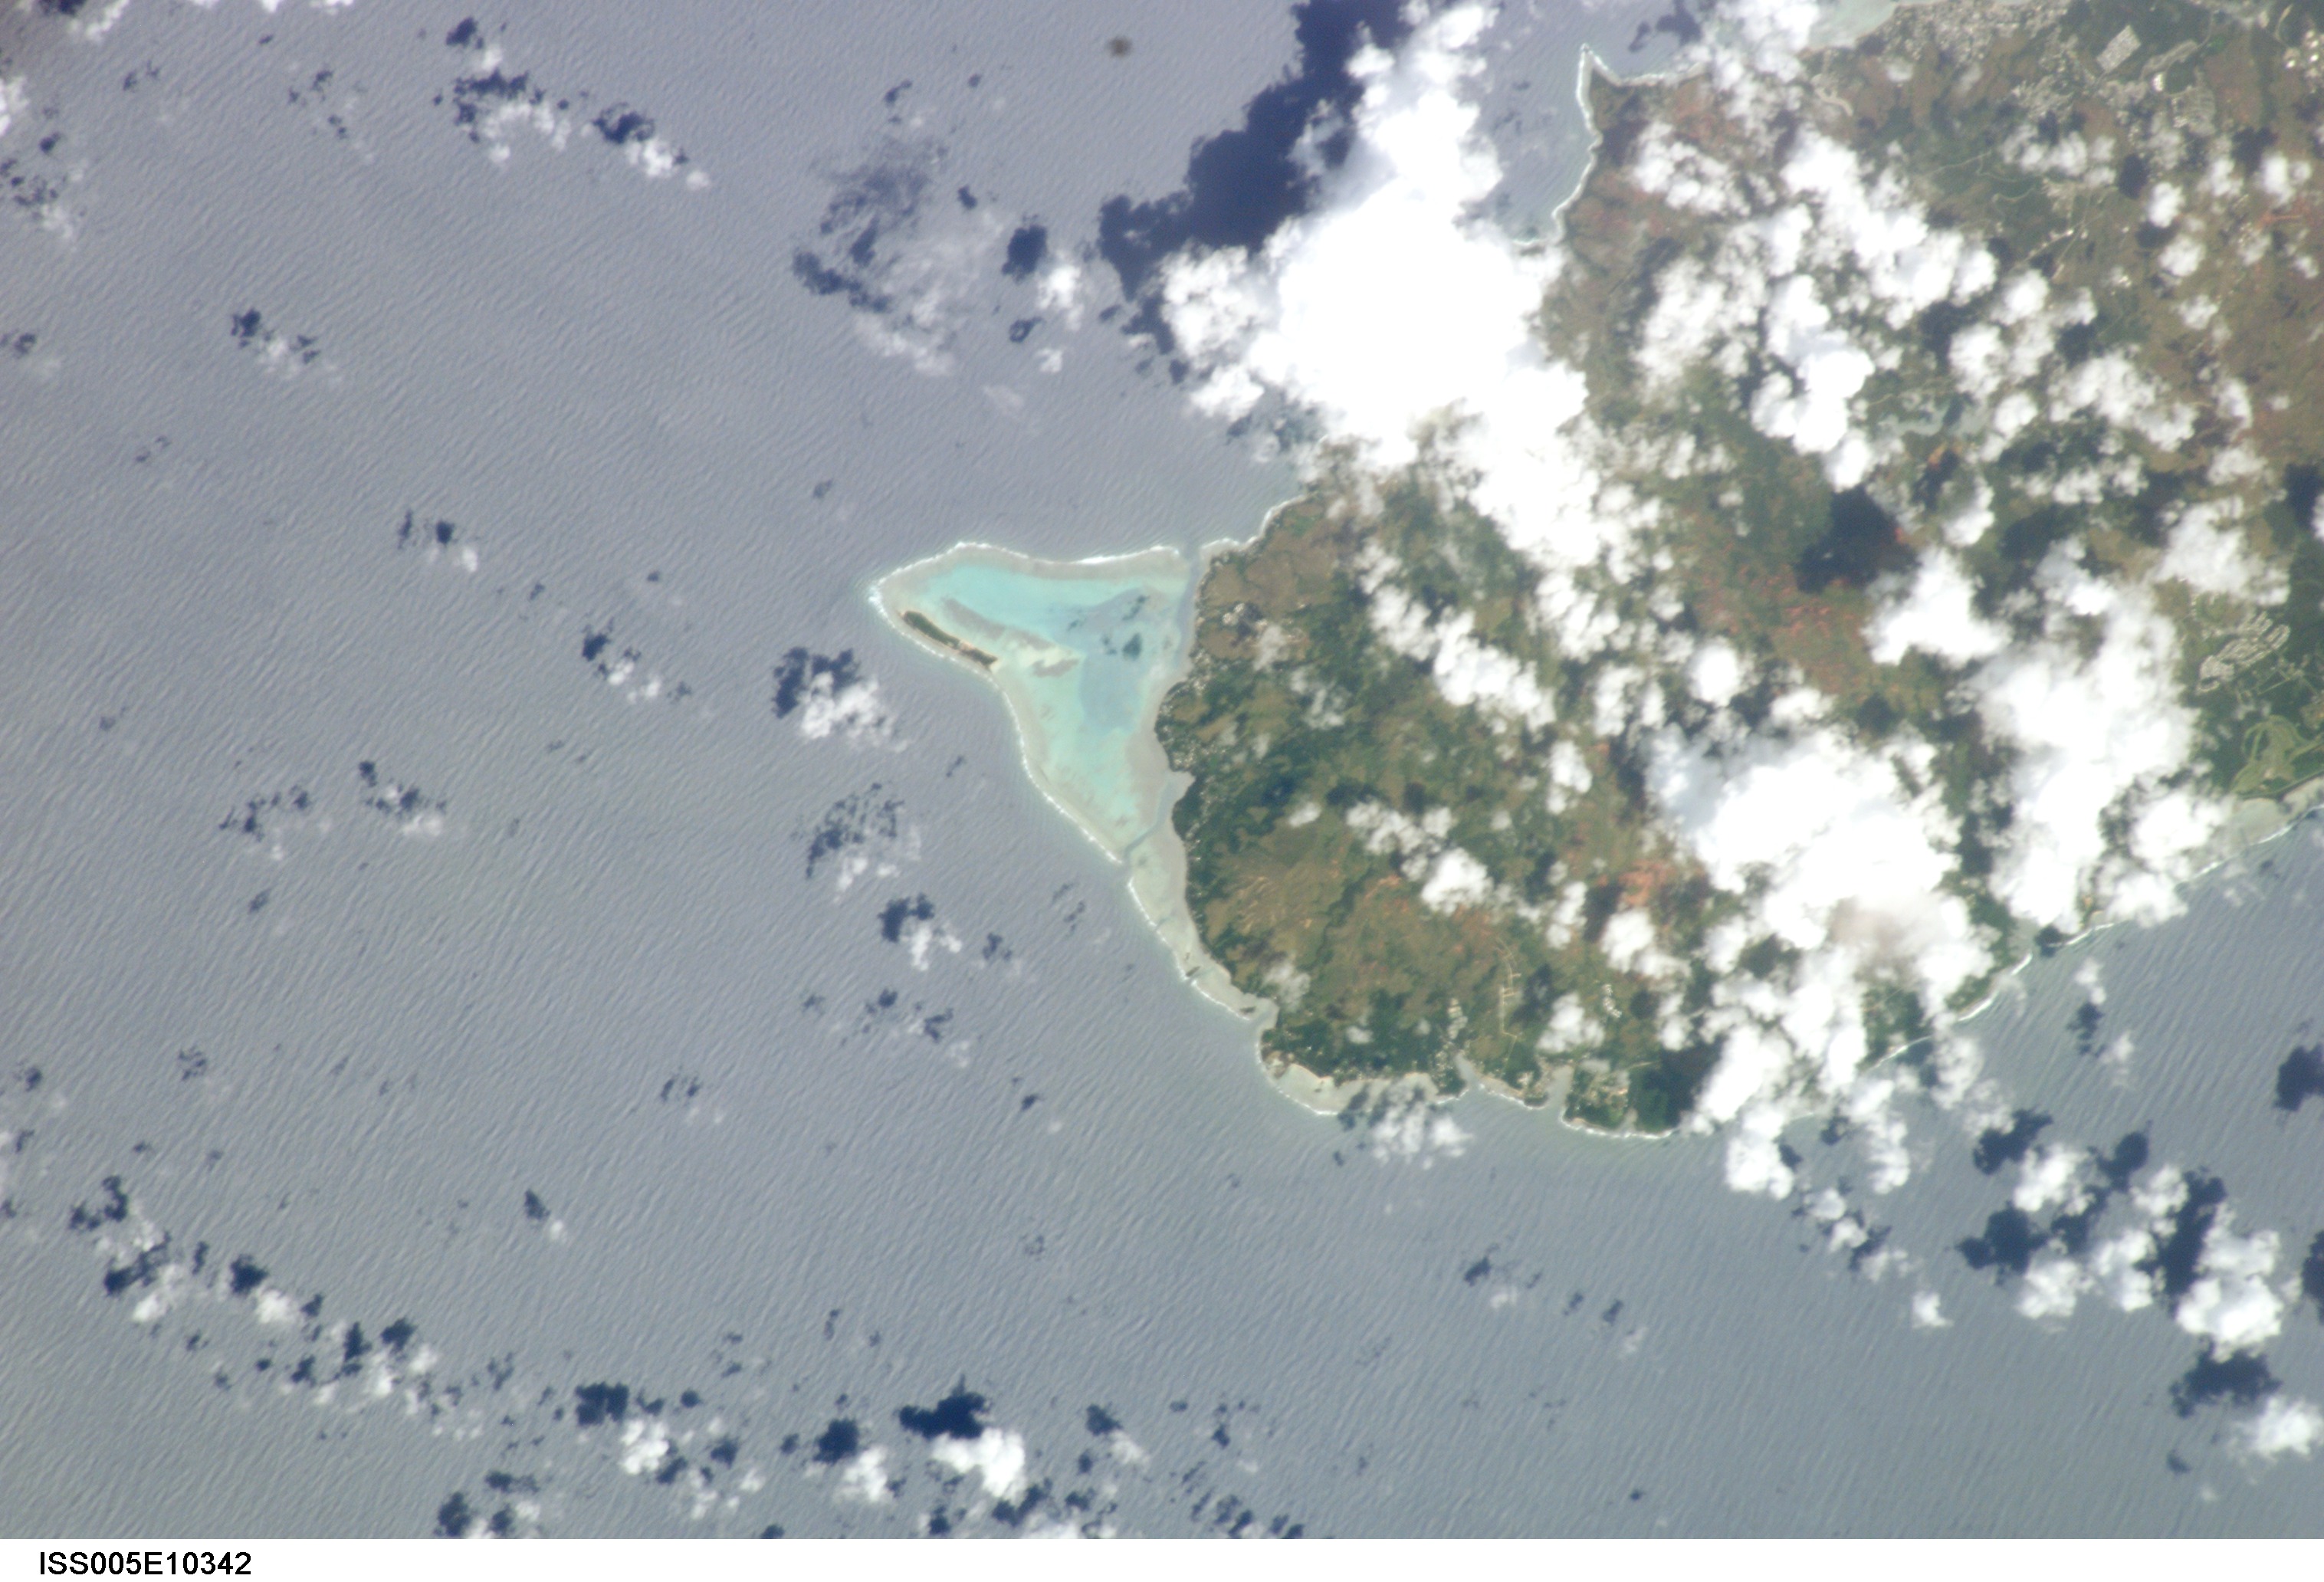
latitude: 13.5
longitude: 145.0
